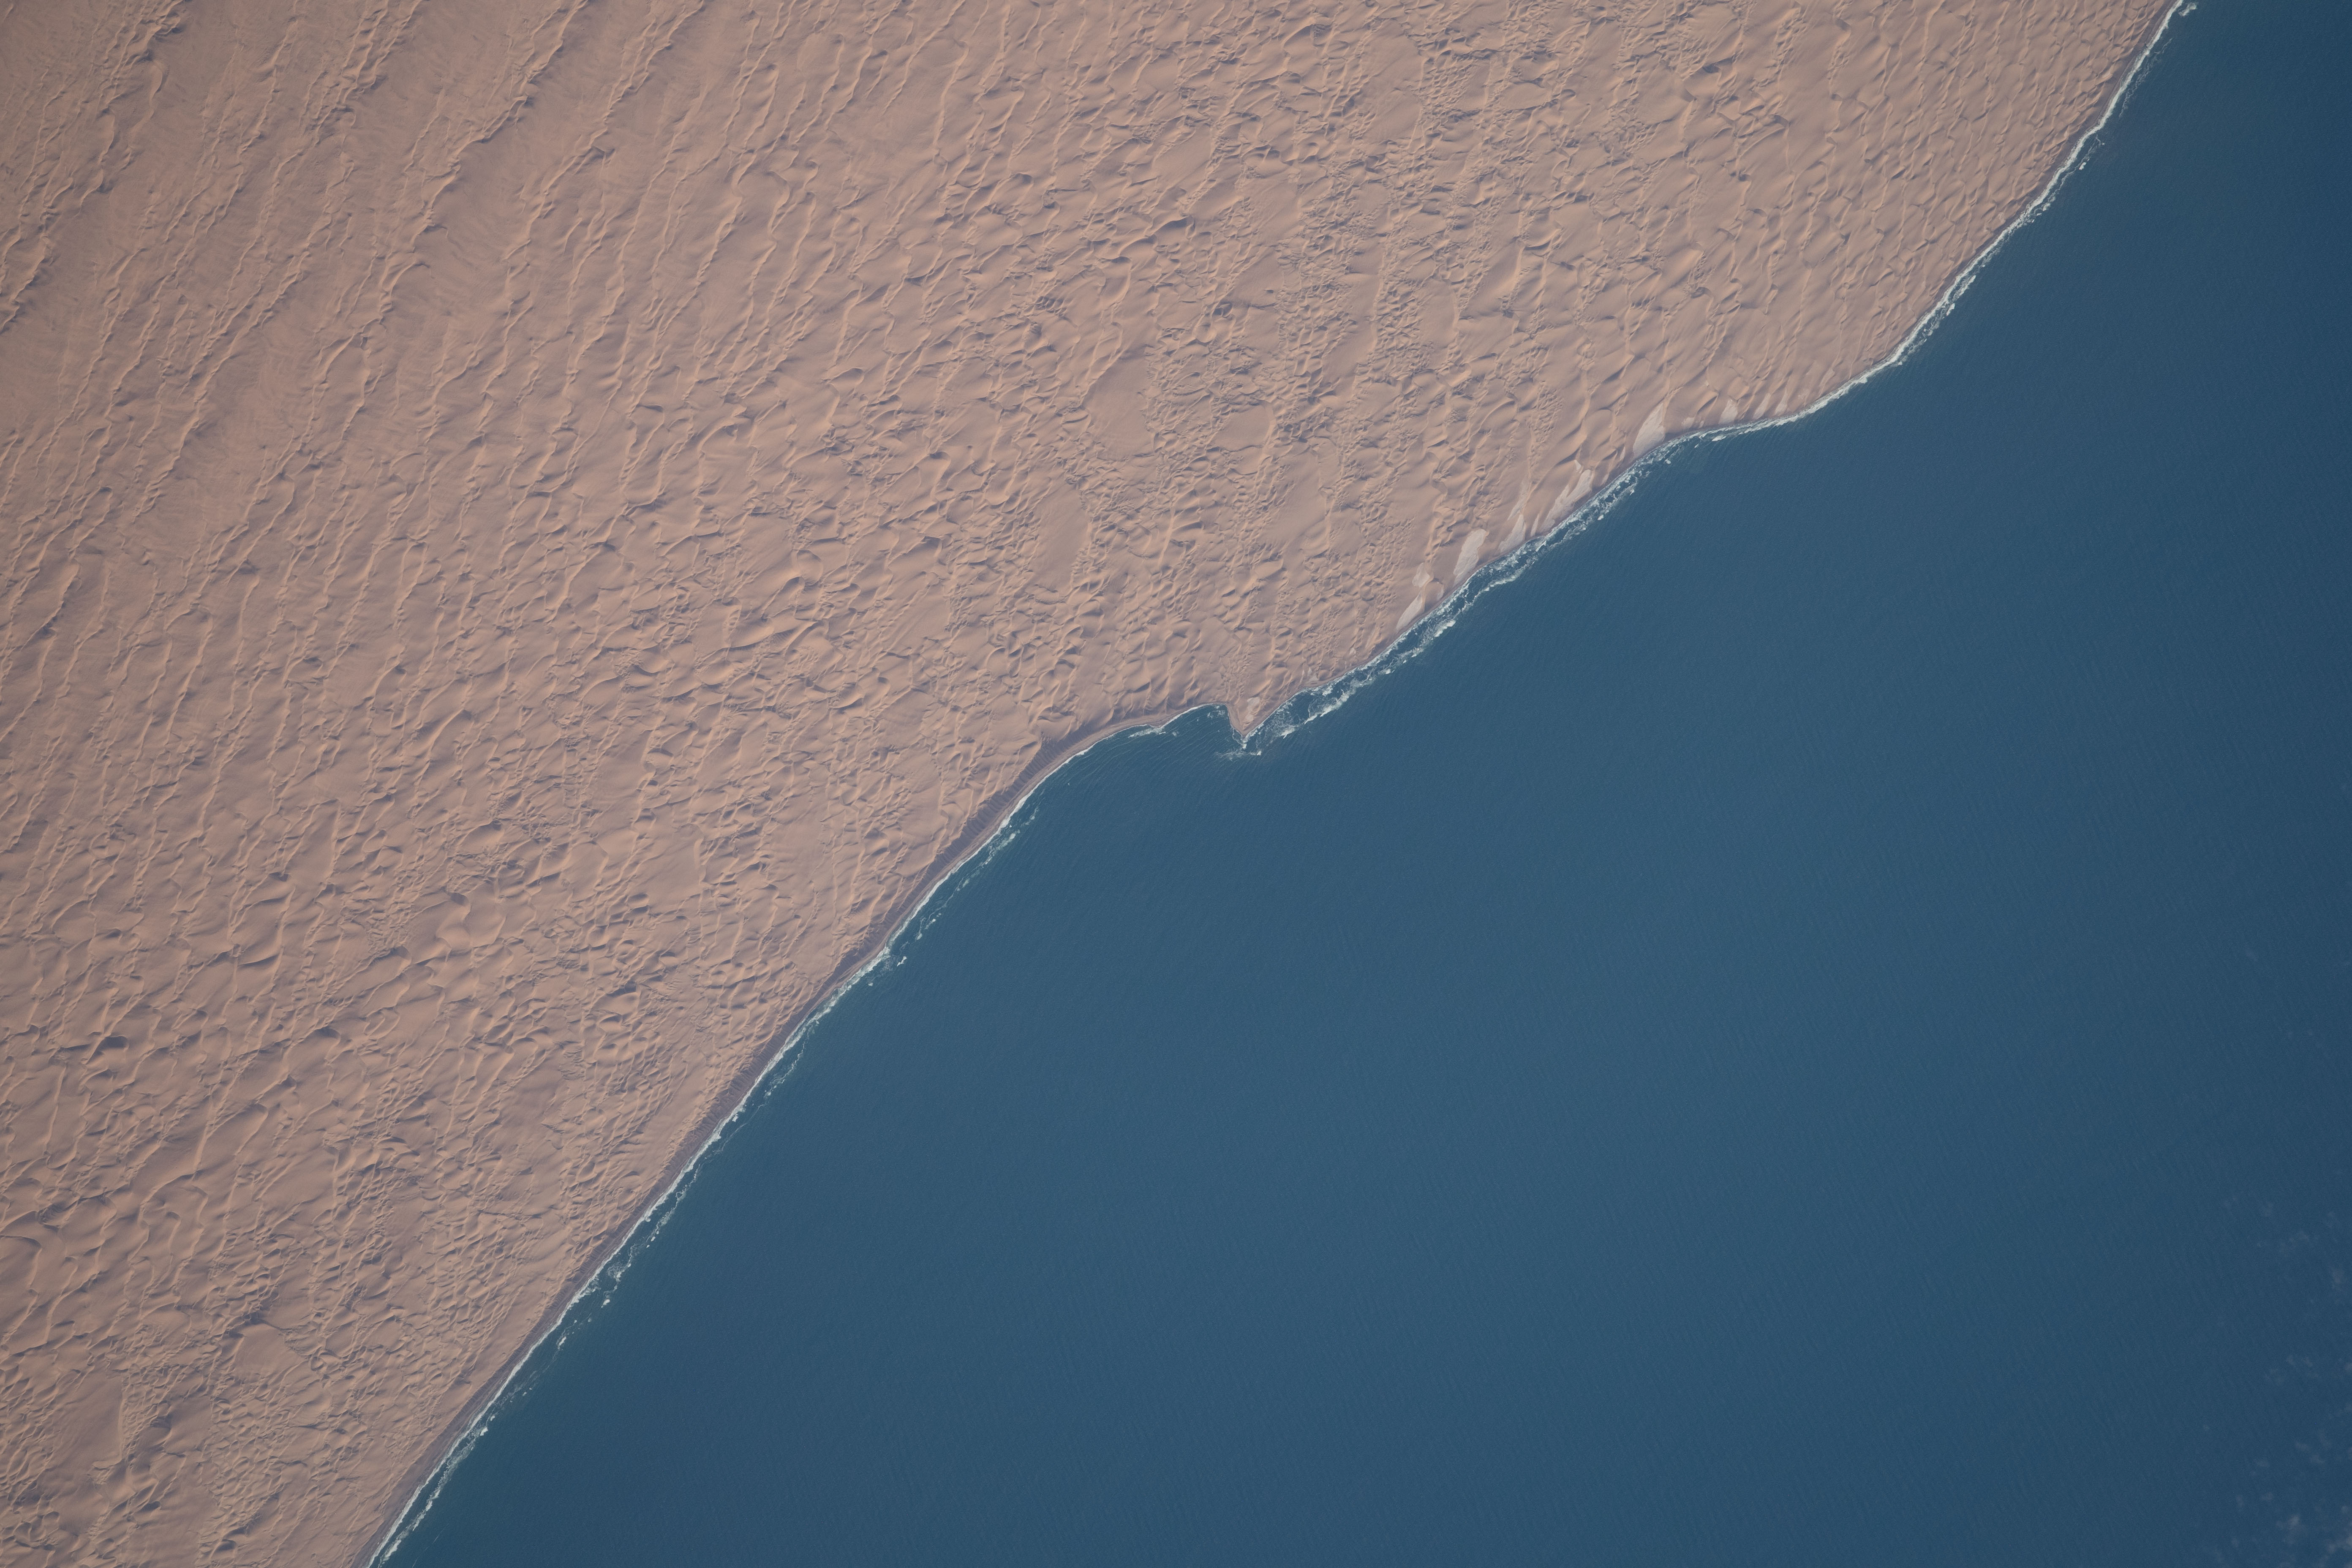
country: NAMIBIA
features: ST FRANCIS BAY, NAMIBIA
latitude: -24.9
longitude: 14.8
